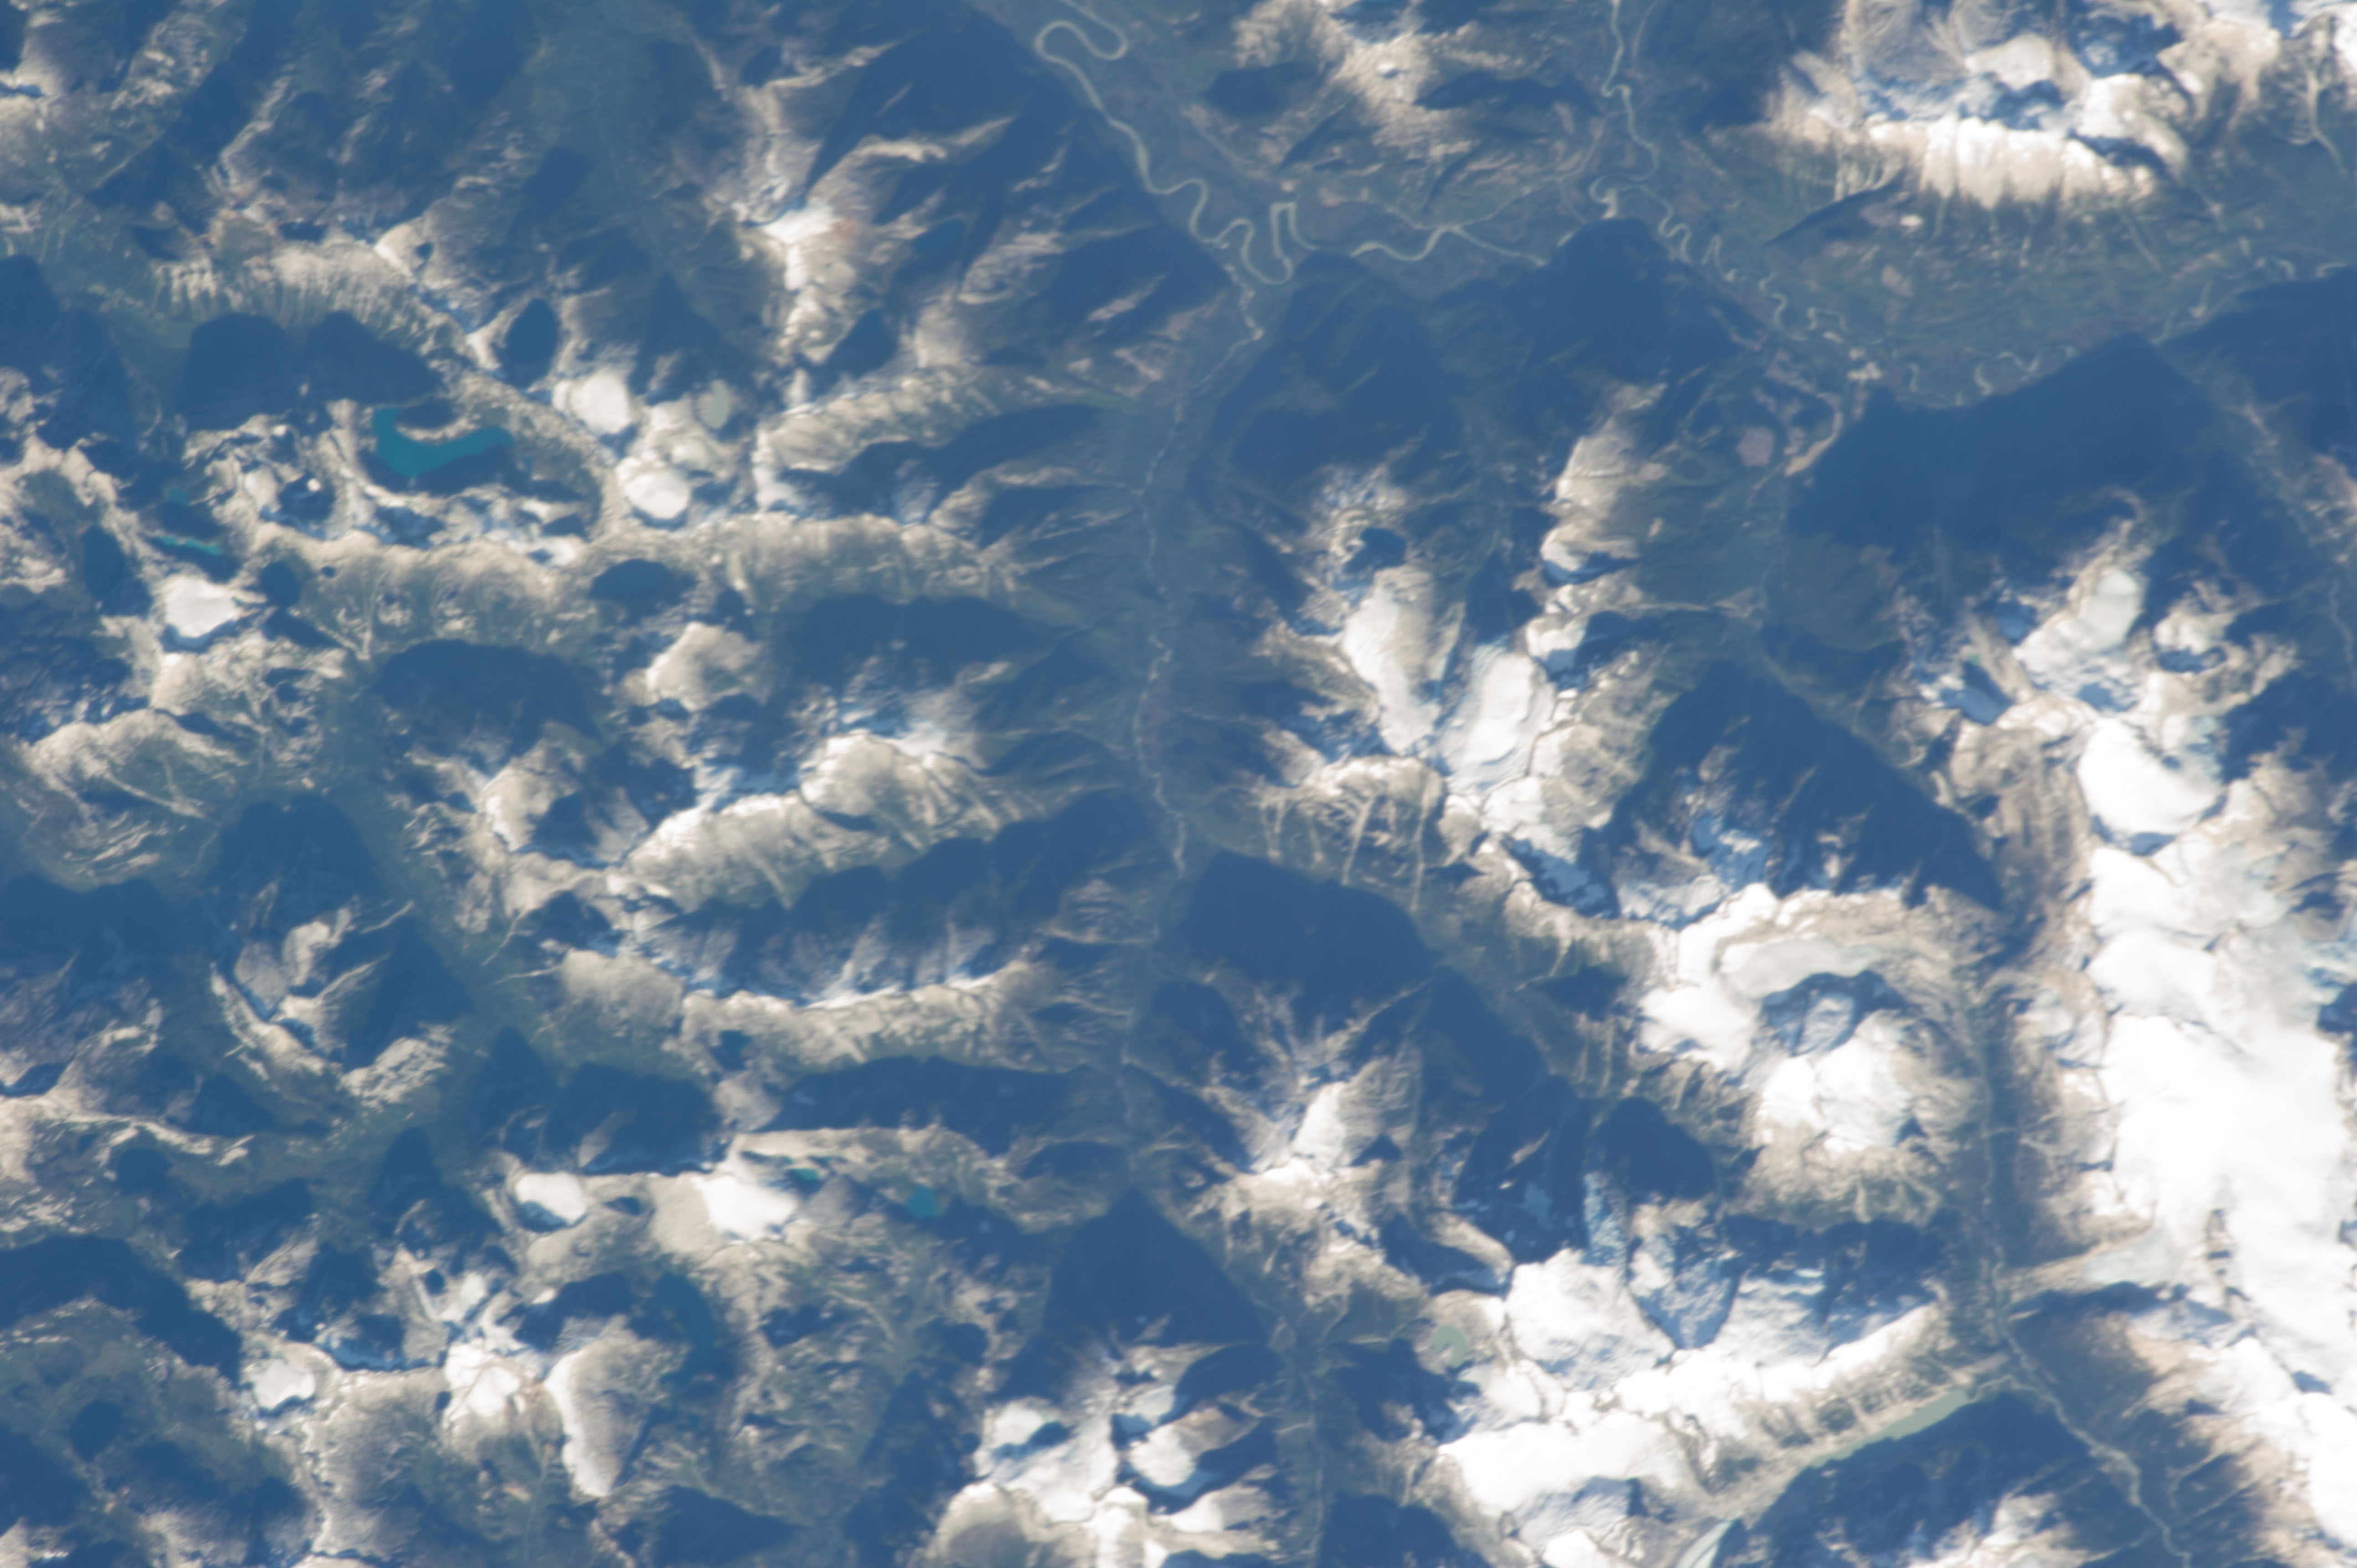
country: CANADA-BC
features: COAST MTS., CIRQUES, GLACIERS, VALLEYS, FOR., BRIGHTON PK., BLACKFIN PK.
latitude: 50.4
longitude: -124.1
